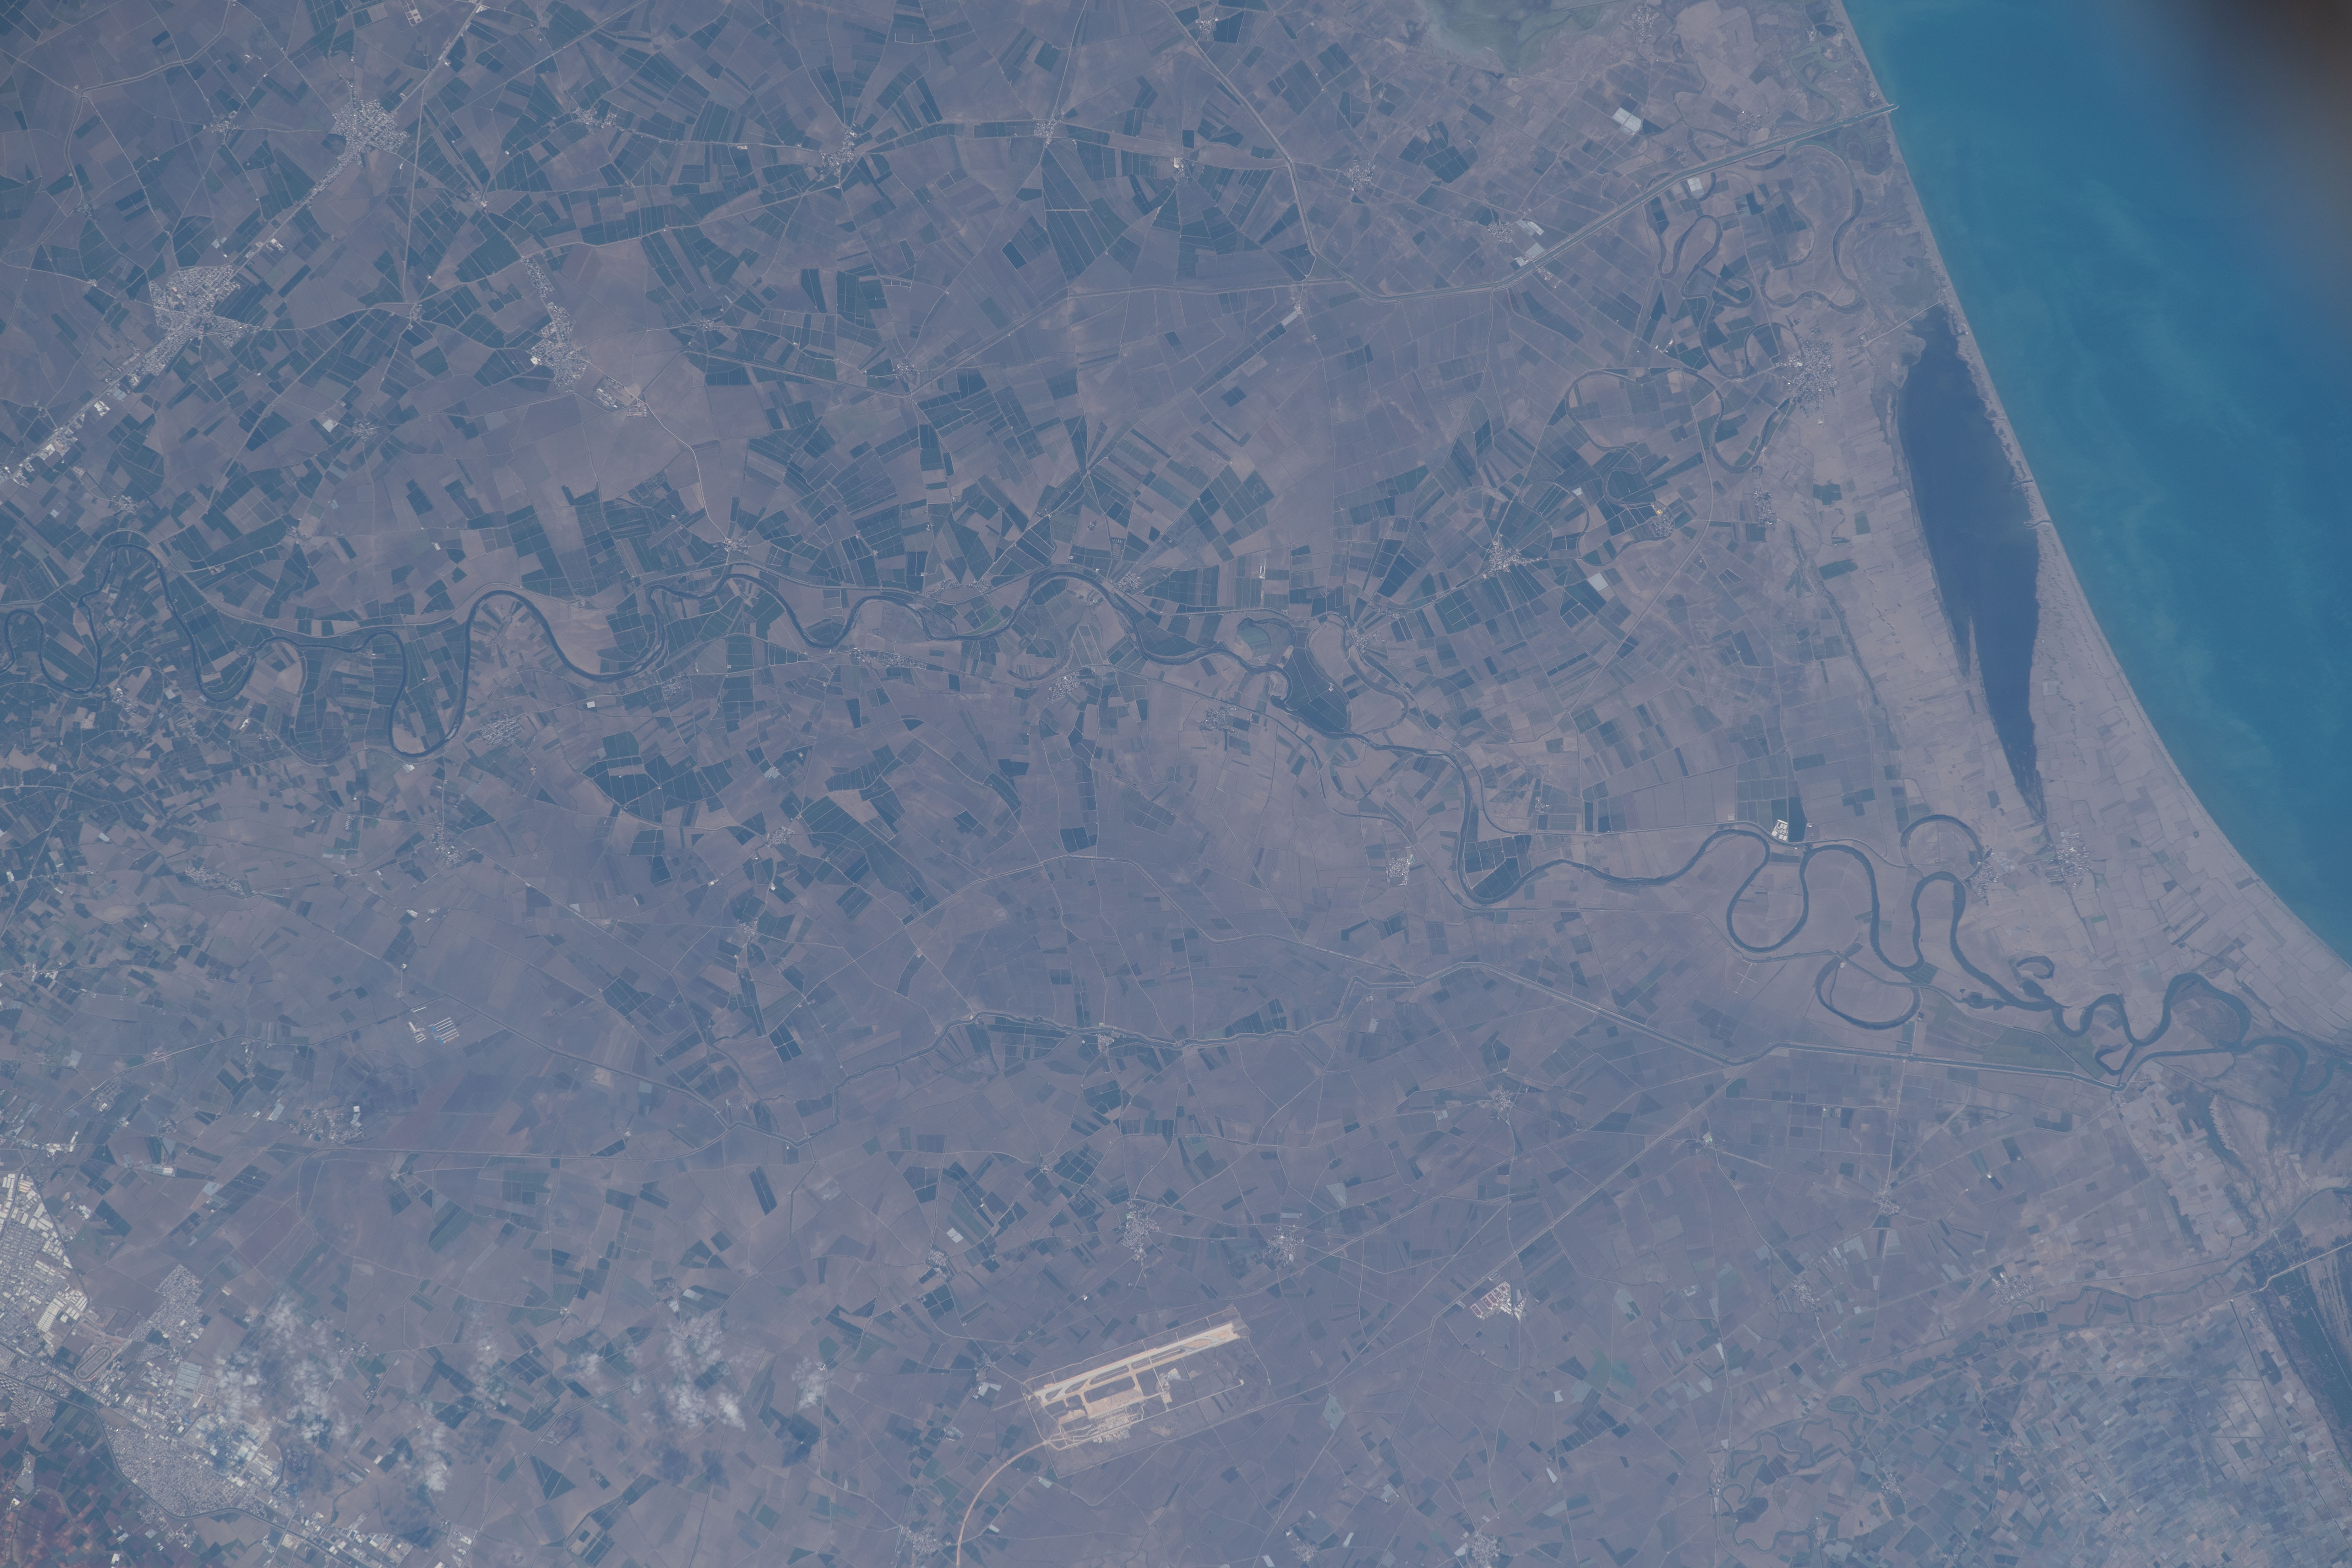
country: TURKEY
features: TUZ GOLU, SEYHAN RIVER
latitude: 36.8
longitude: 35.1
